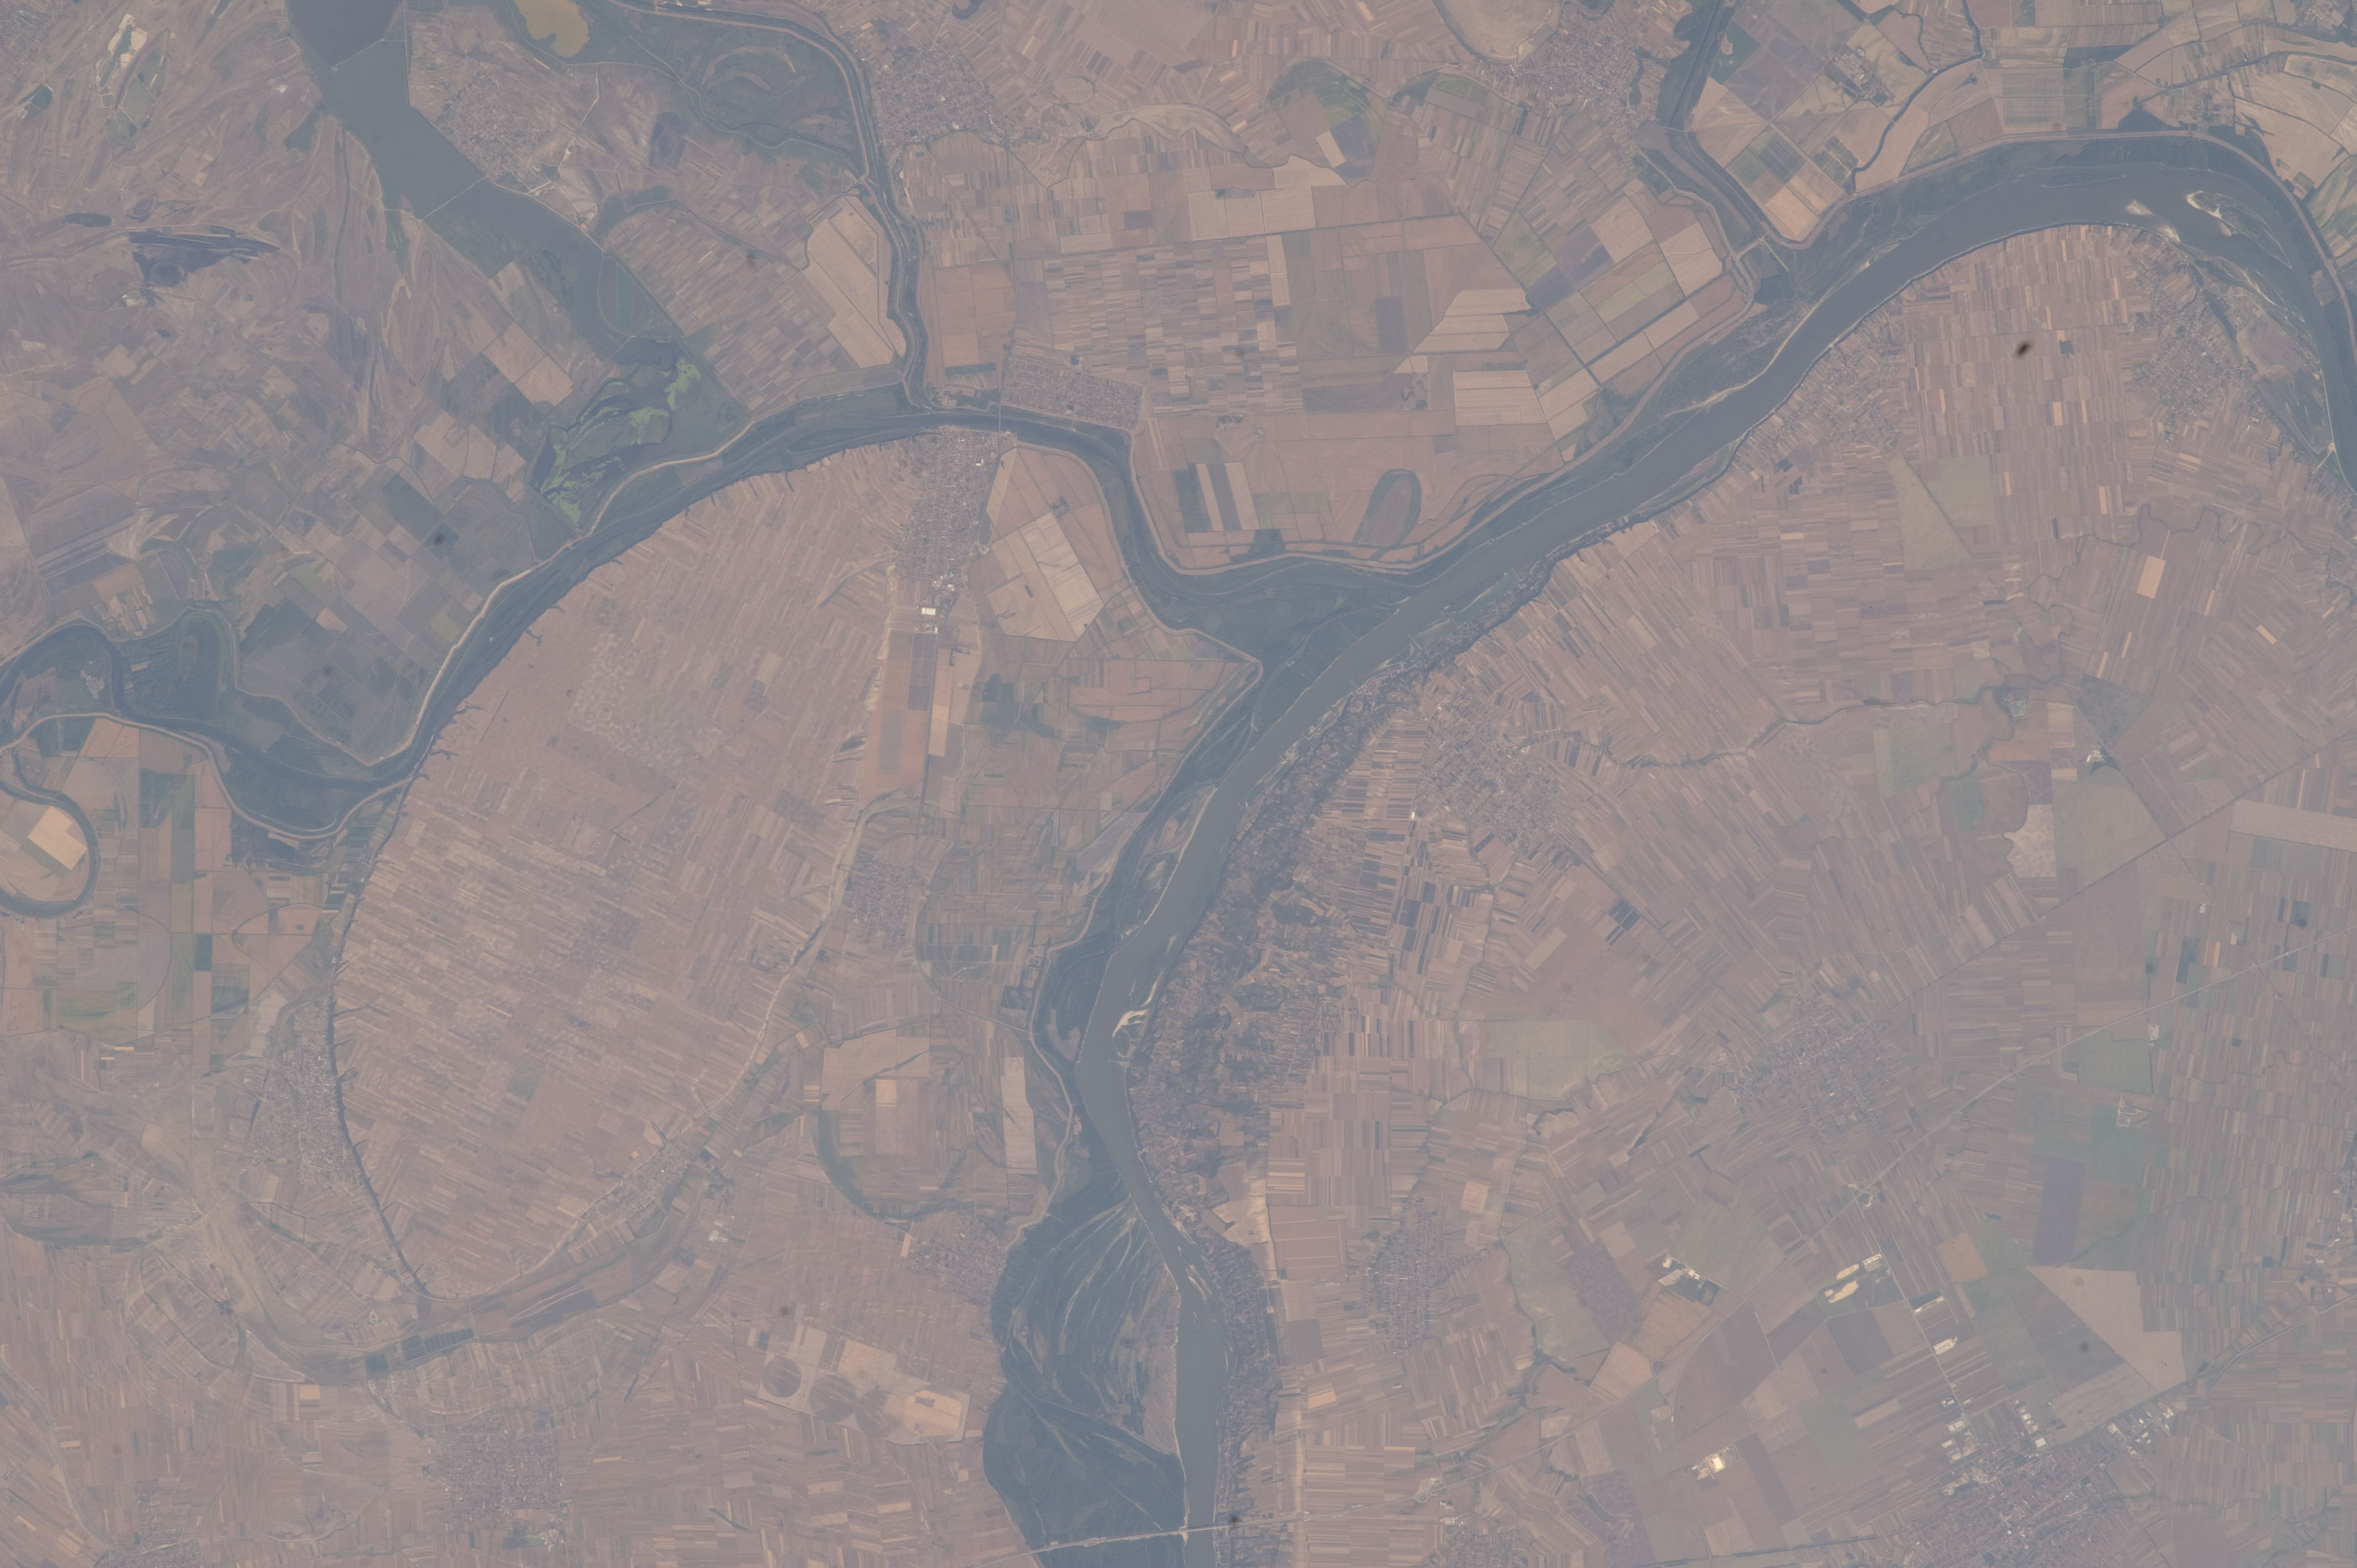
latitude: 45.1
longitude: 20.0
